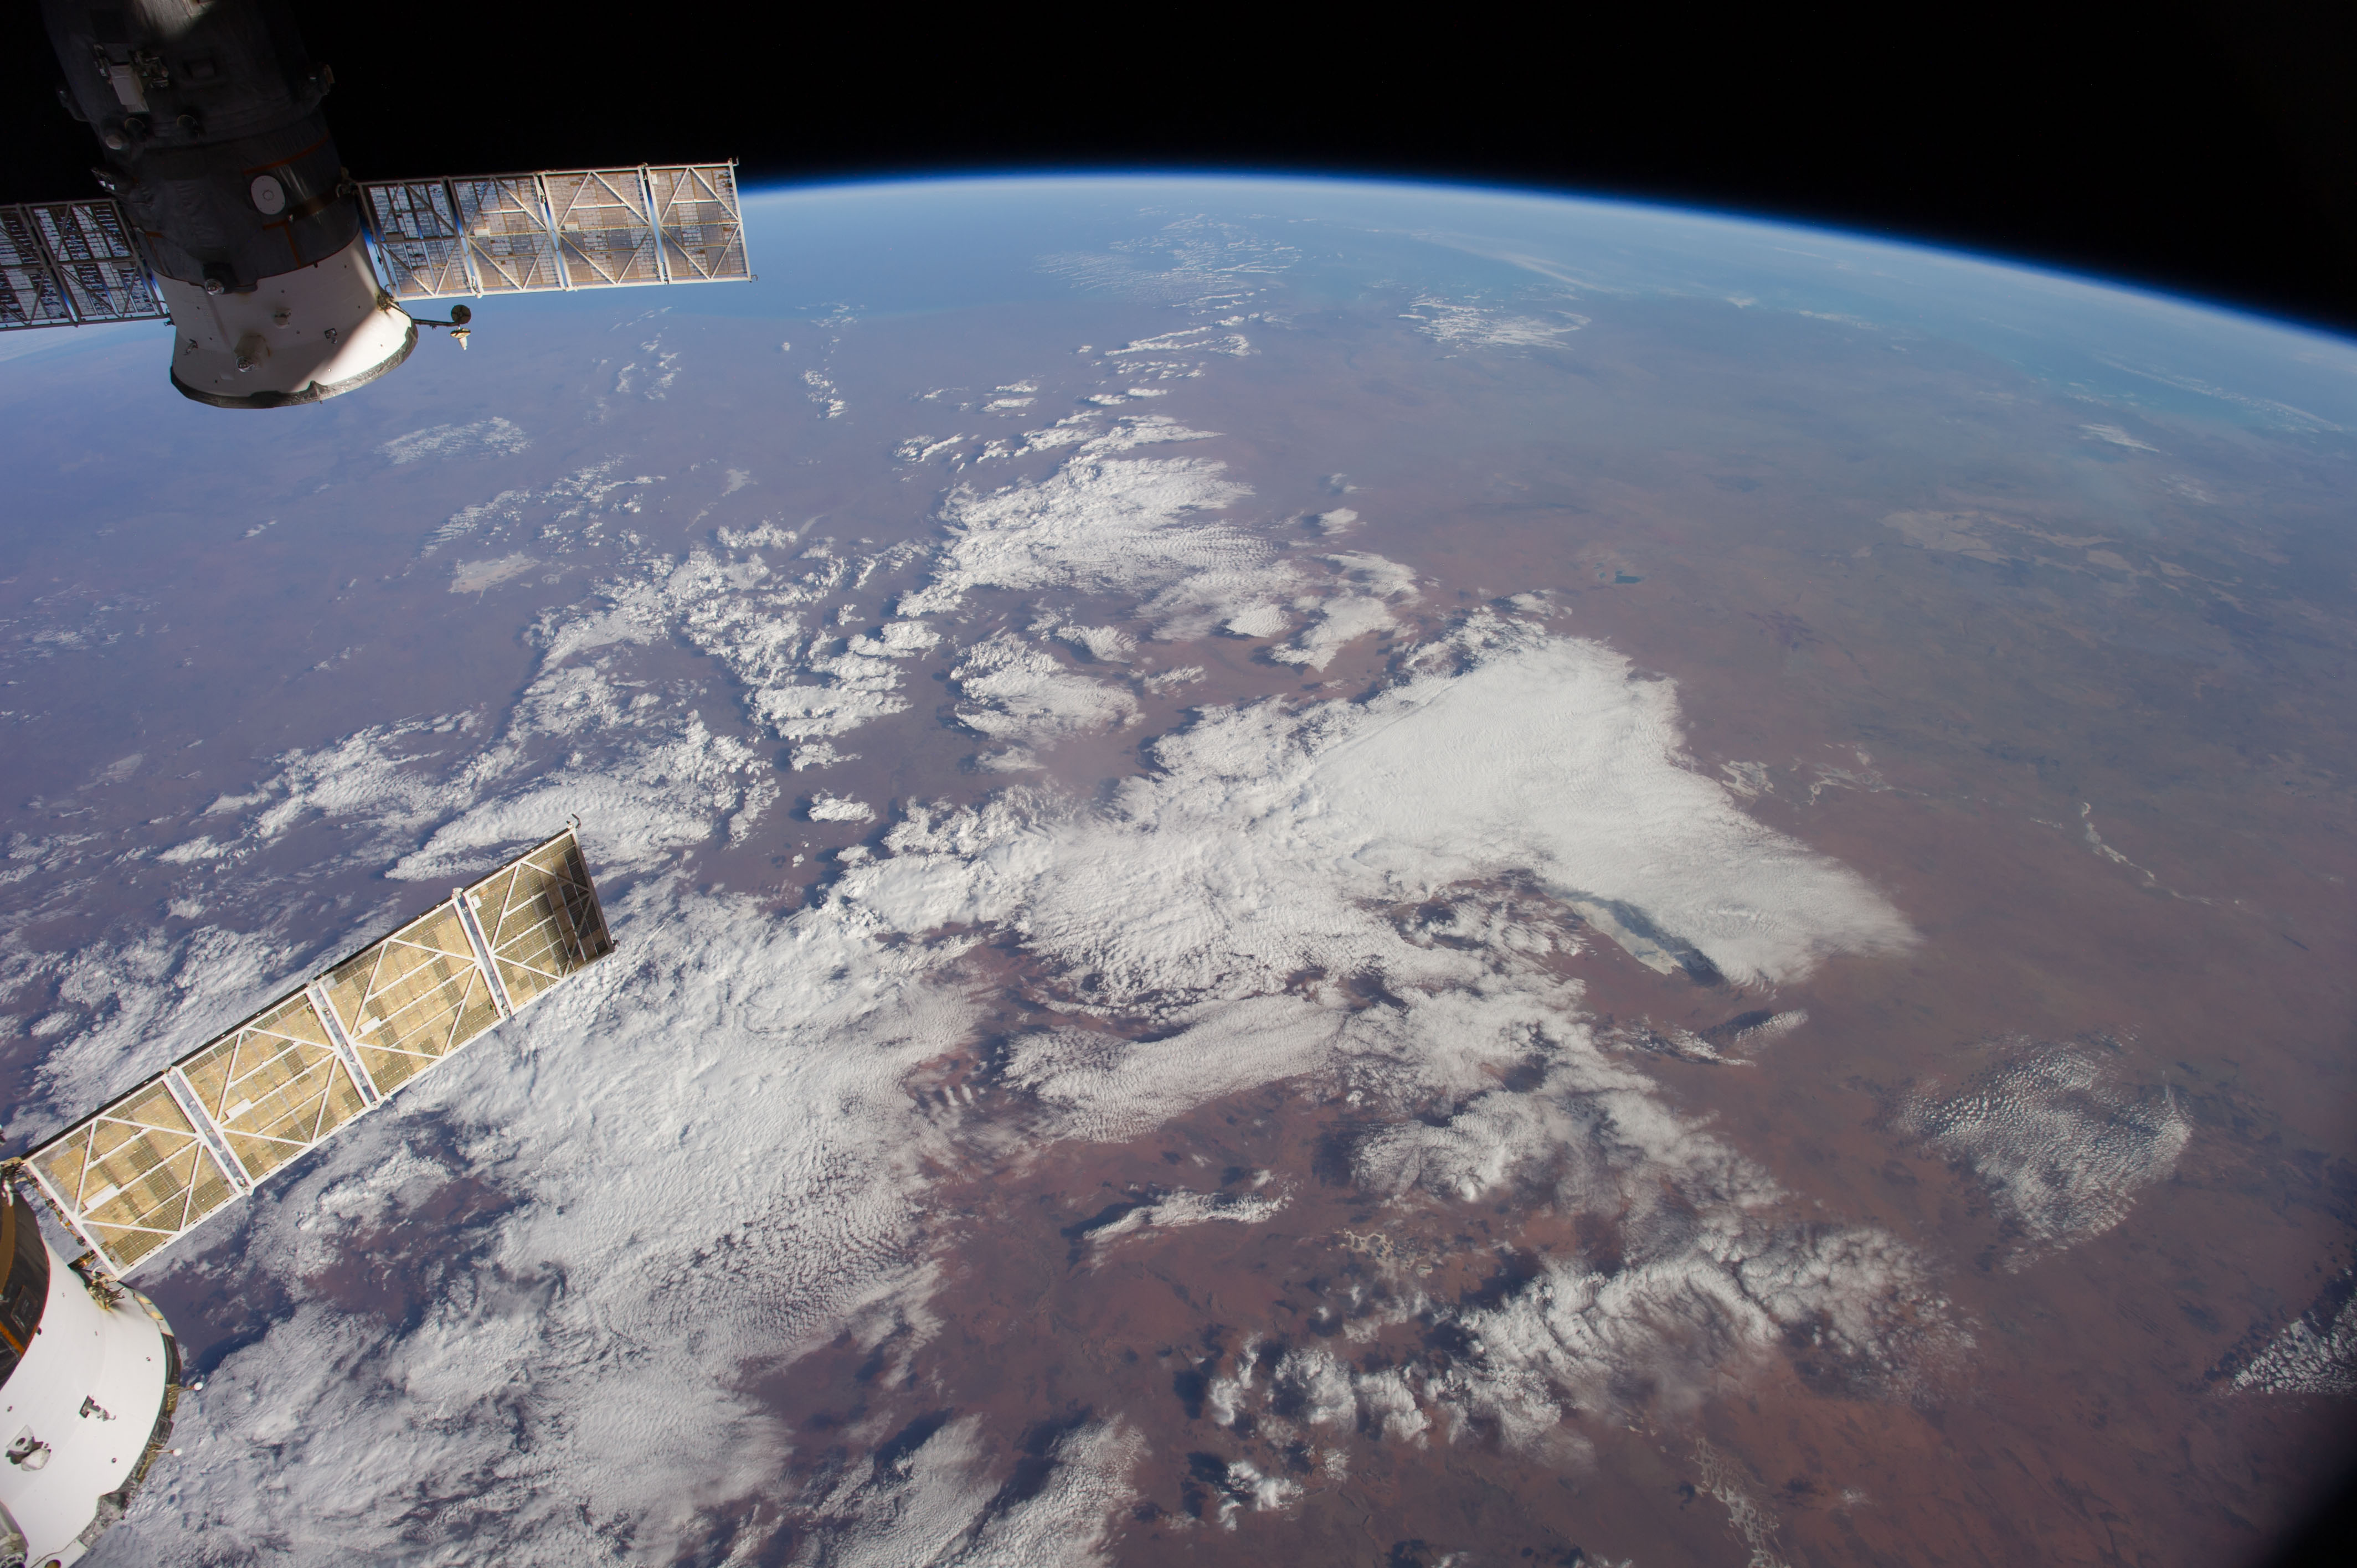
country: AUSTRALIA-WA
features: INDIAN O., L. GREGORY, L. MACKAY, GREAT SANDY DES., ATMOSPHERIC LIMB
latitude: -23.0
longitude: 126.5
